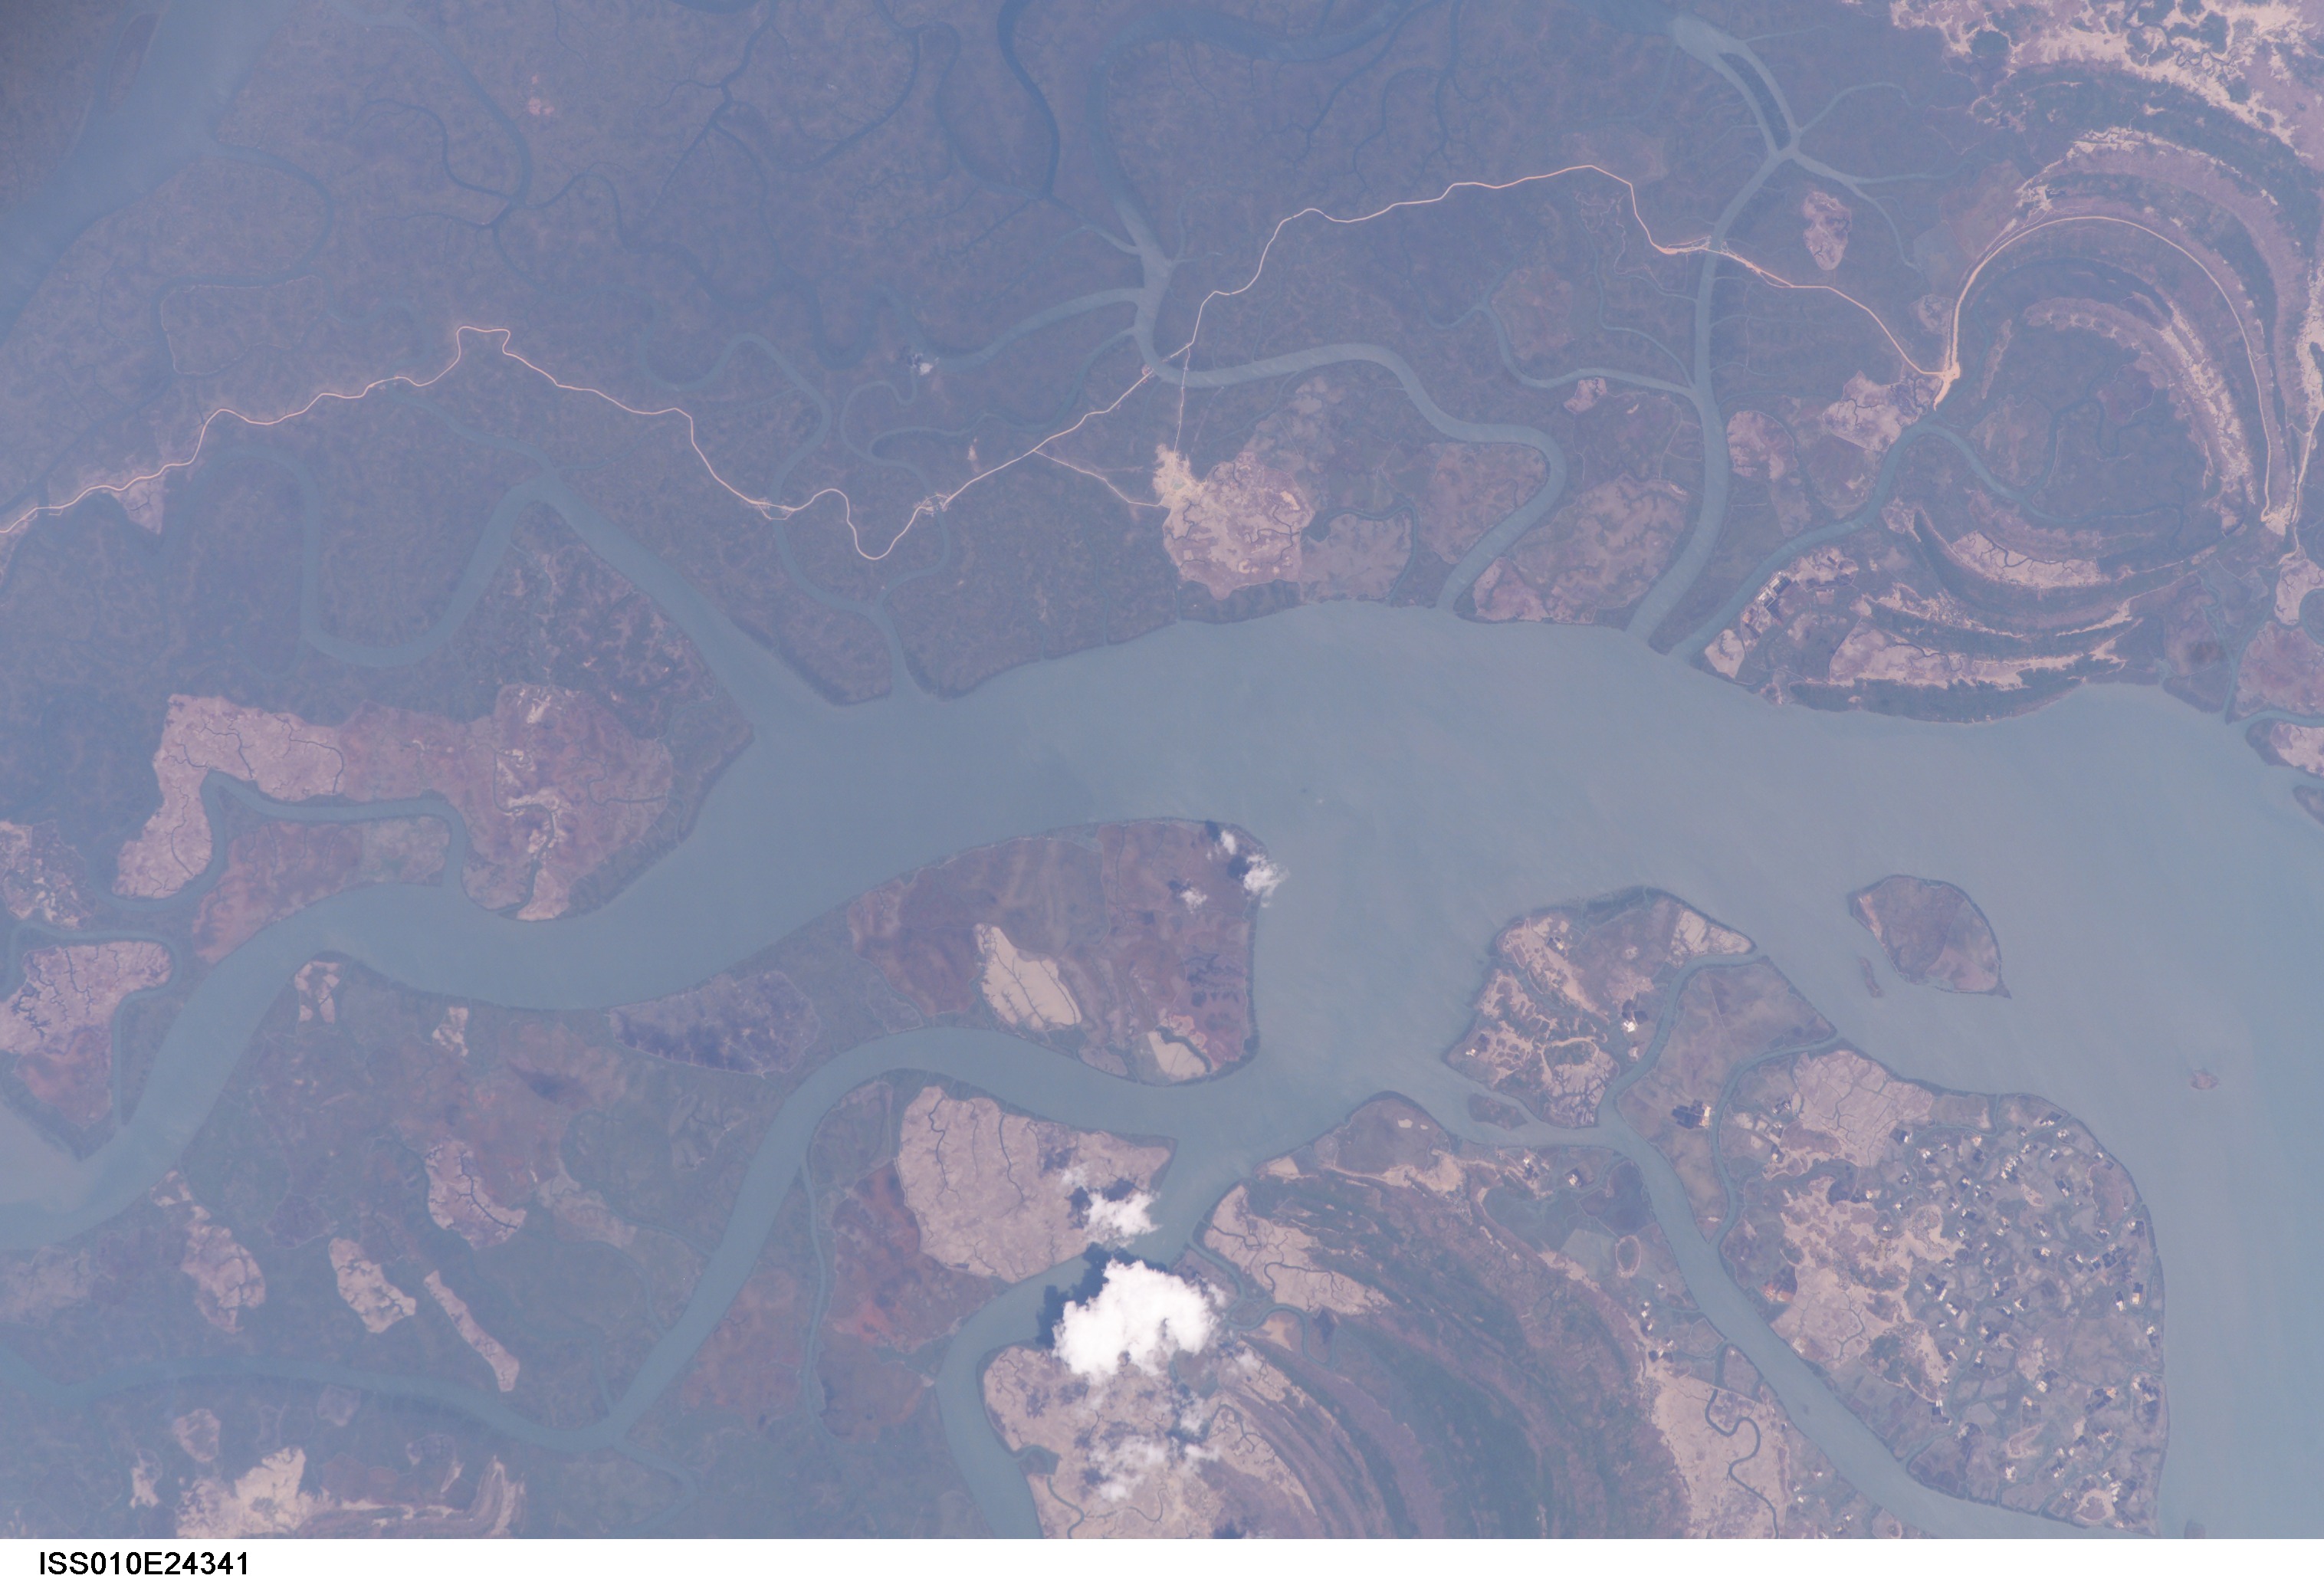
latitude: 19.2
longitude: 93.8
